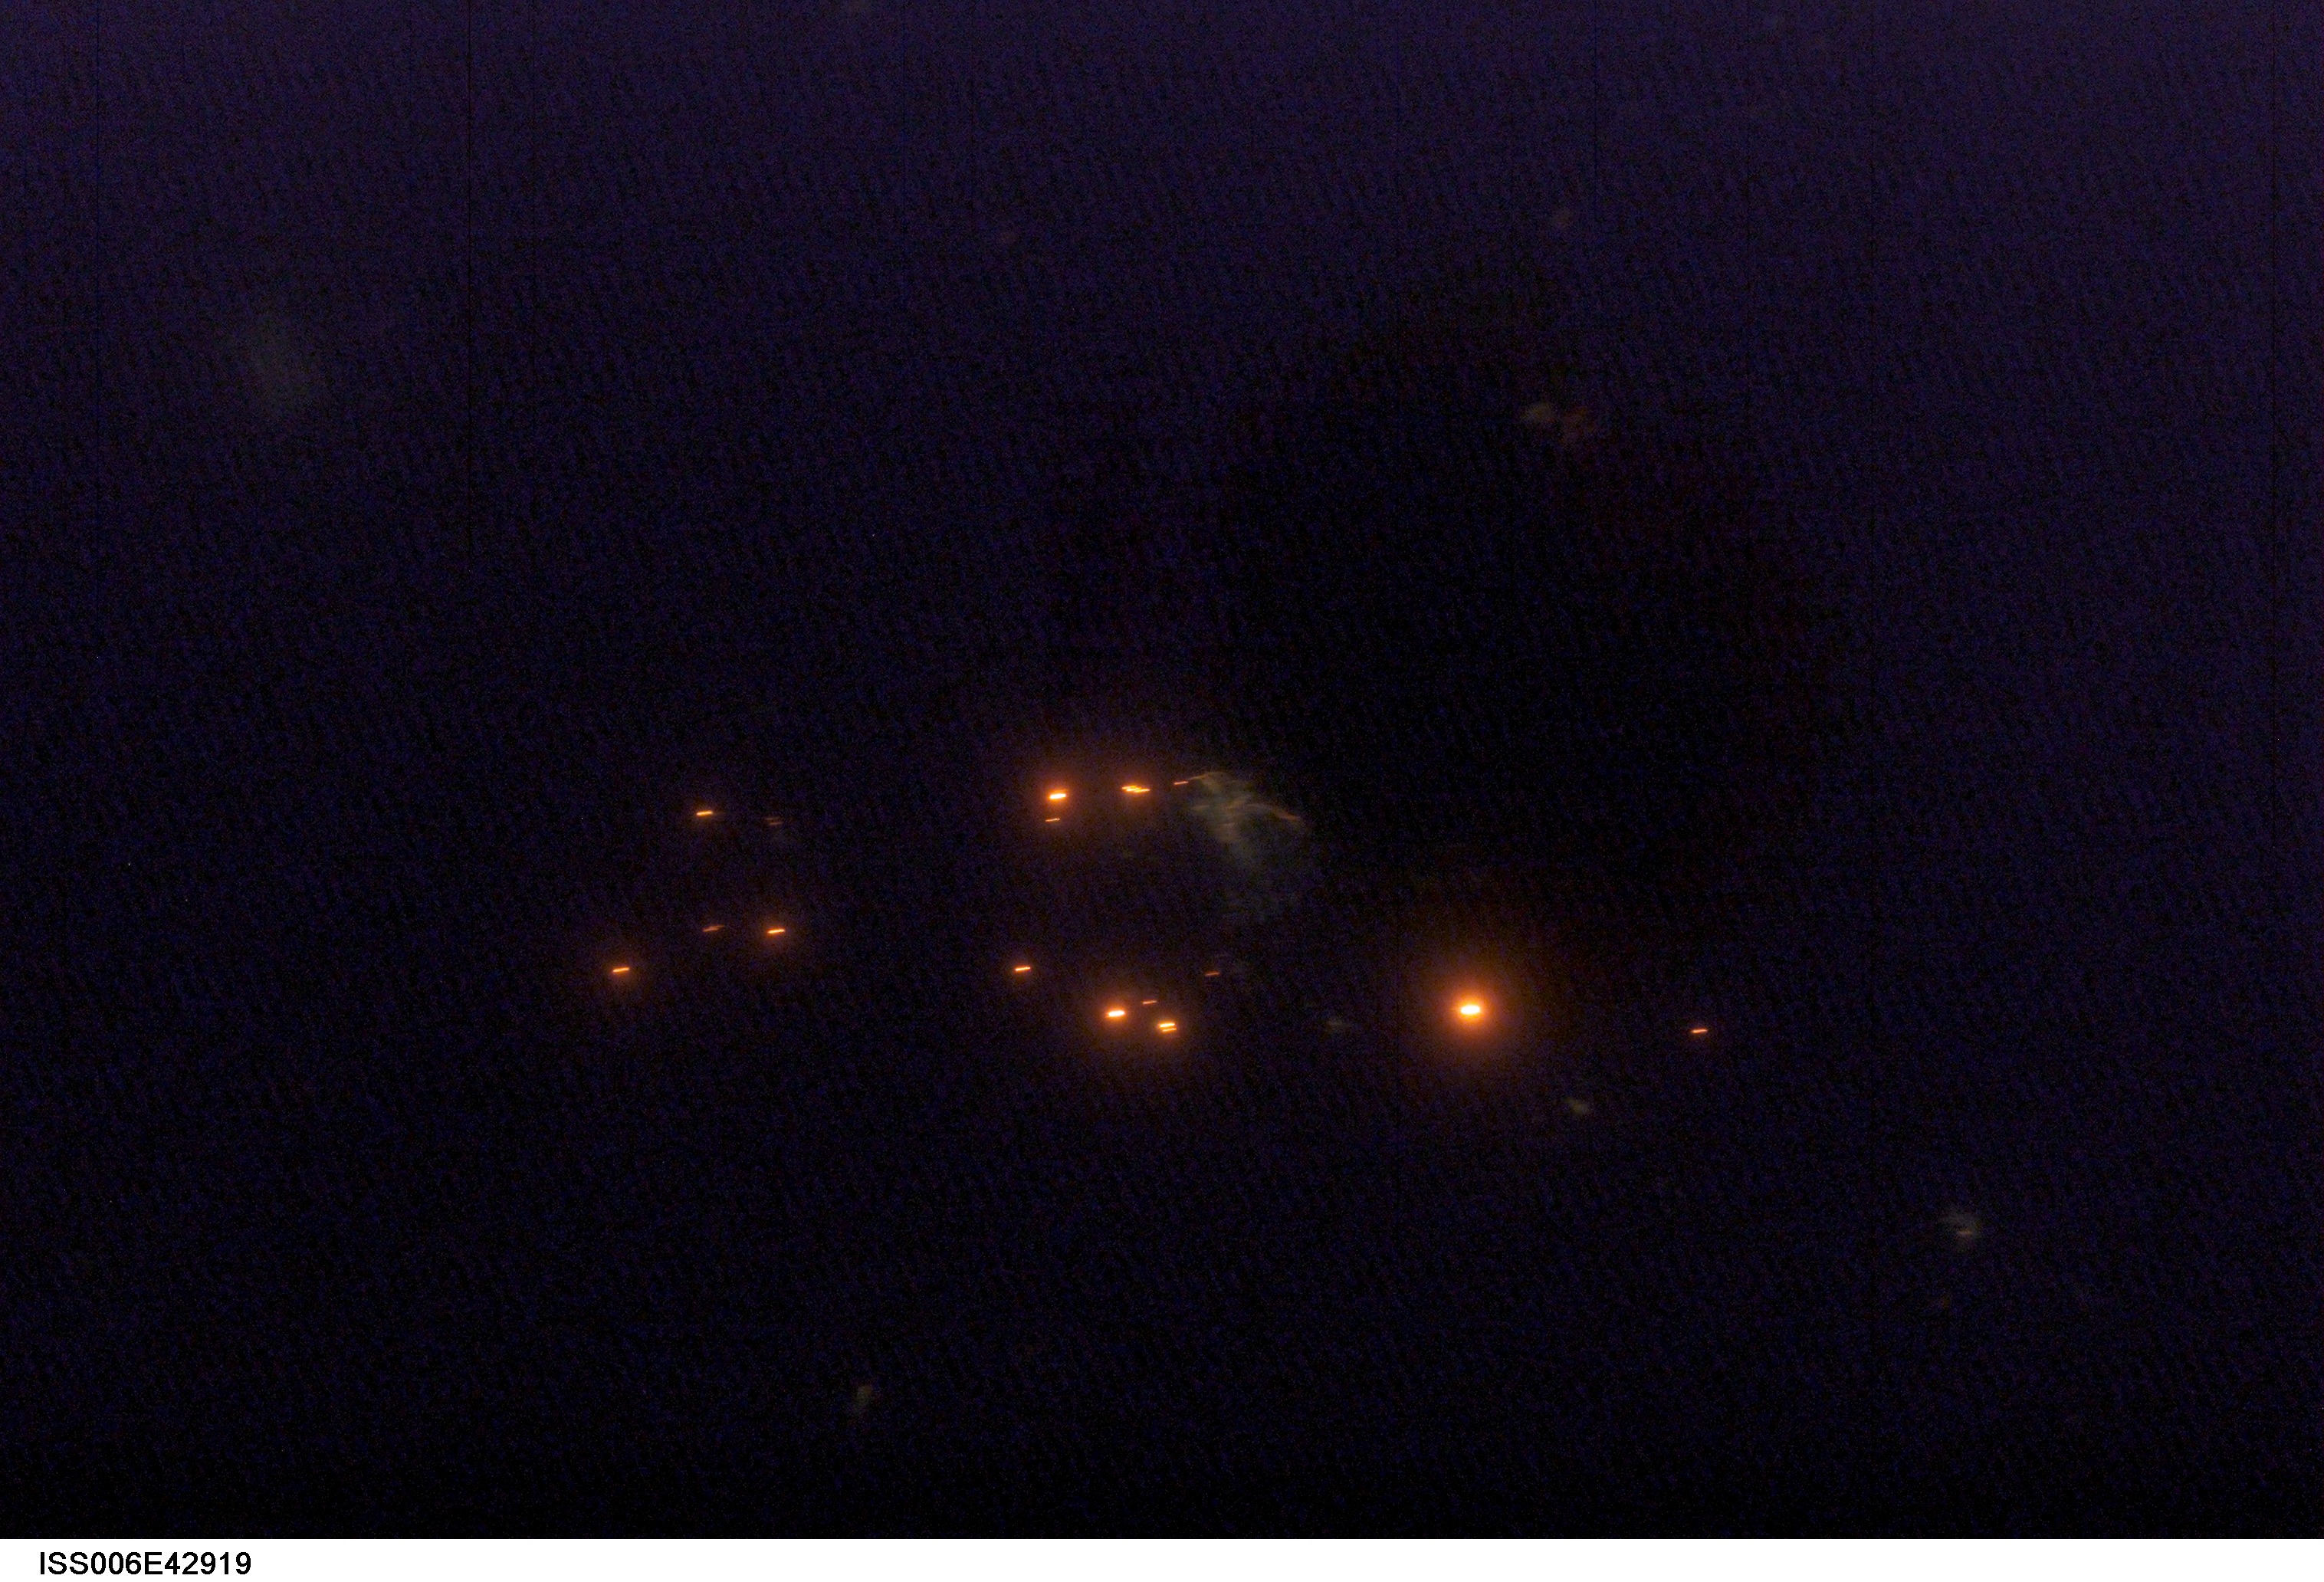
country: IRAQ
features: FIRES AT NIGHT
